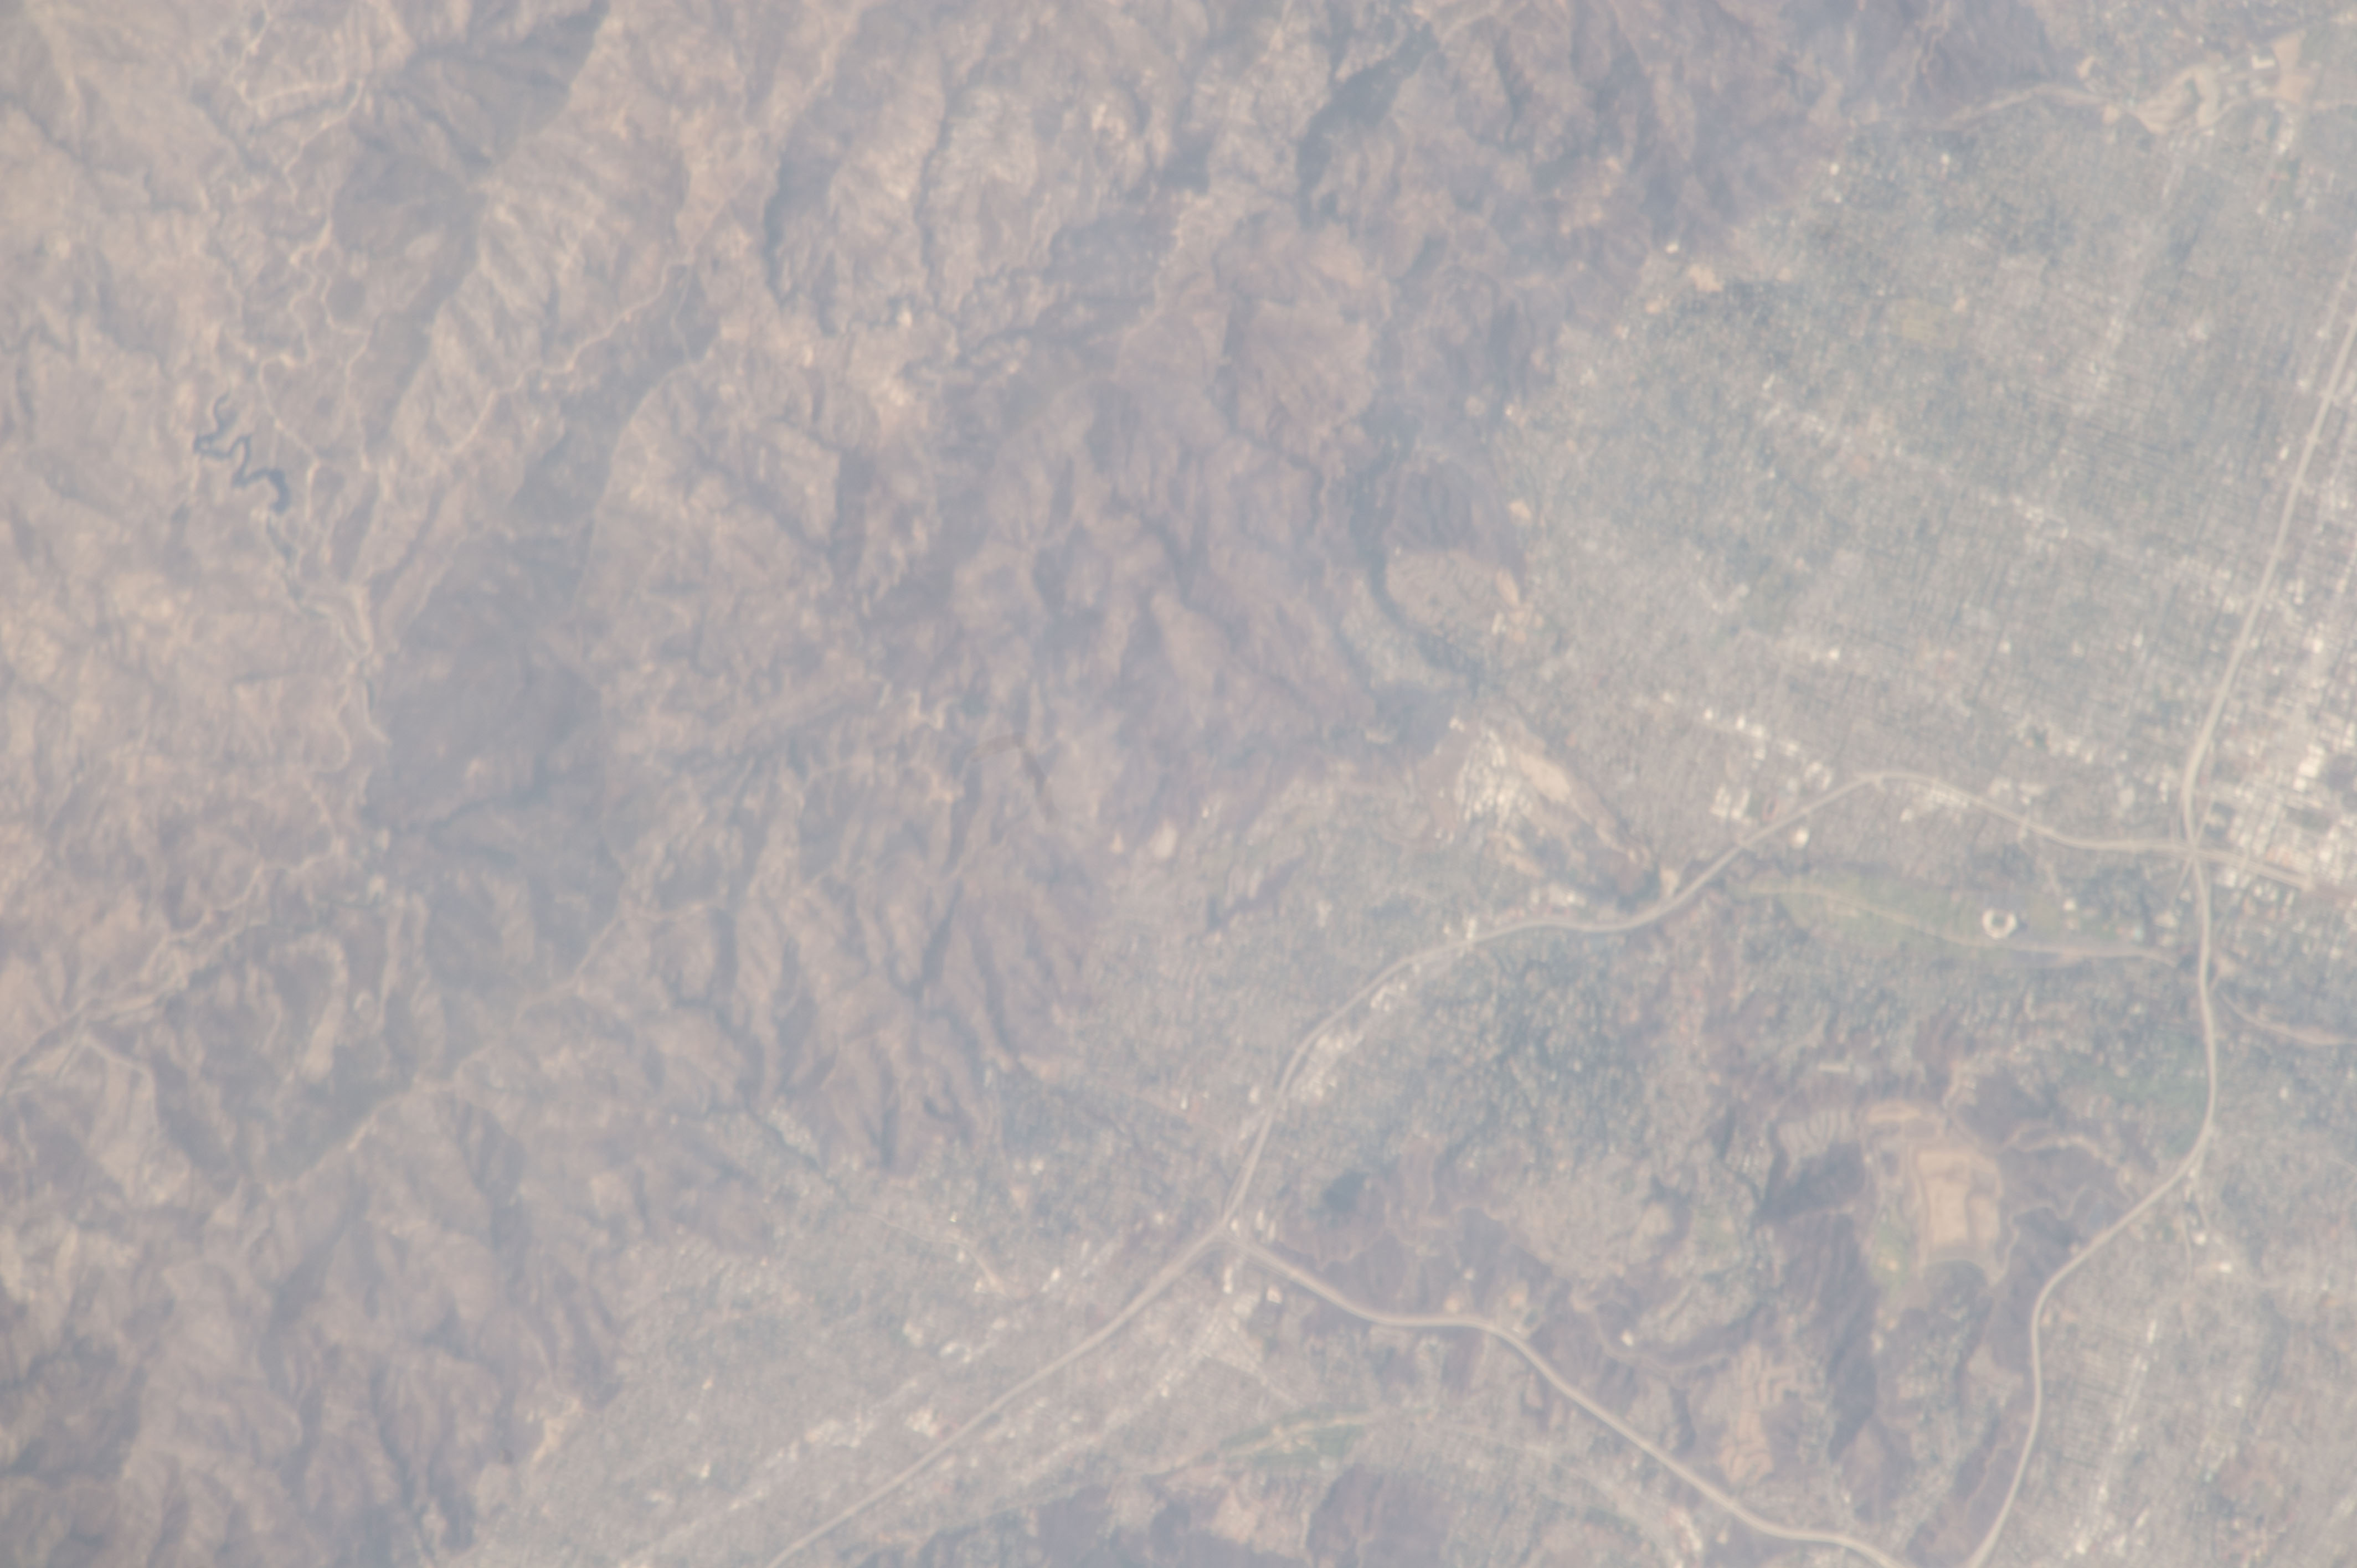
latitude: 34.2
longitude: -118.2
